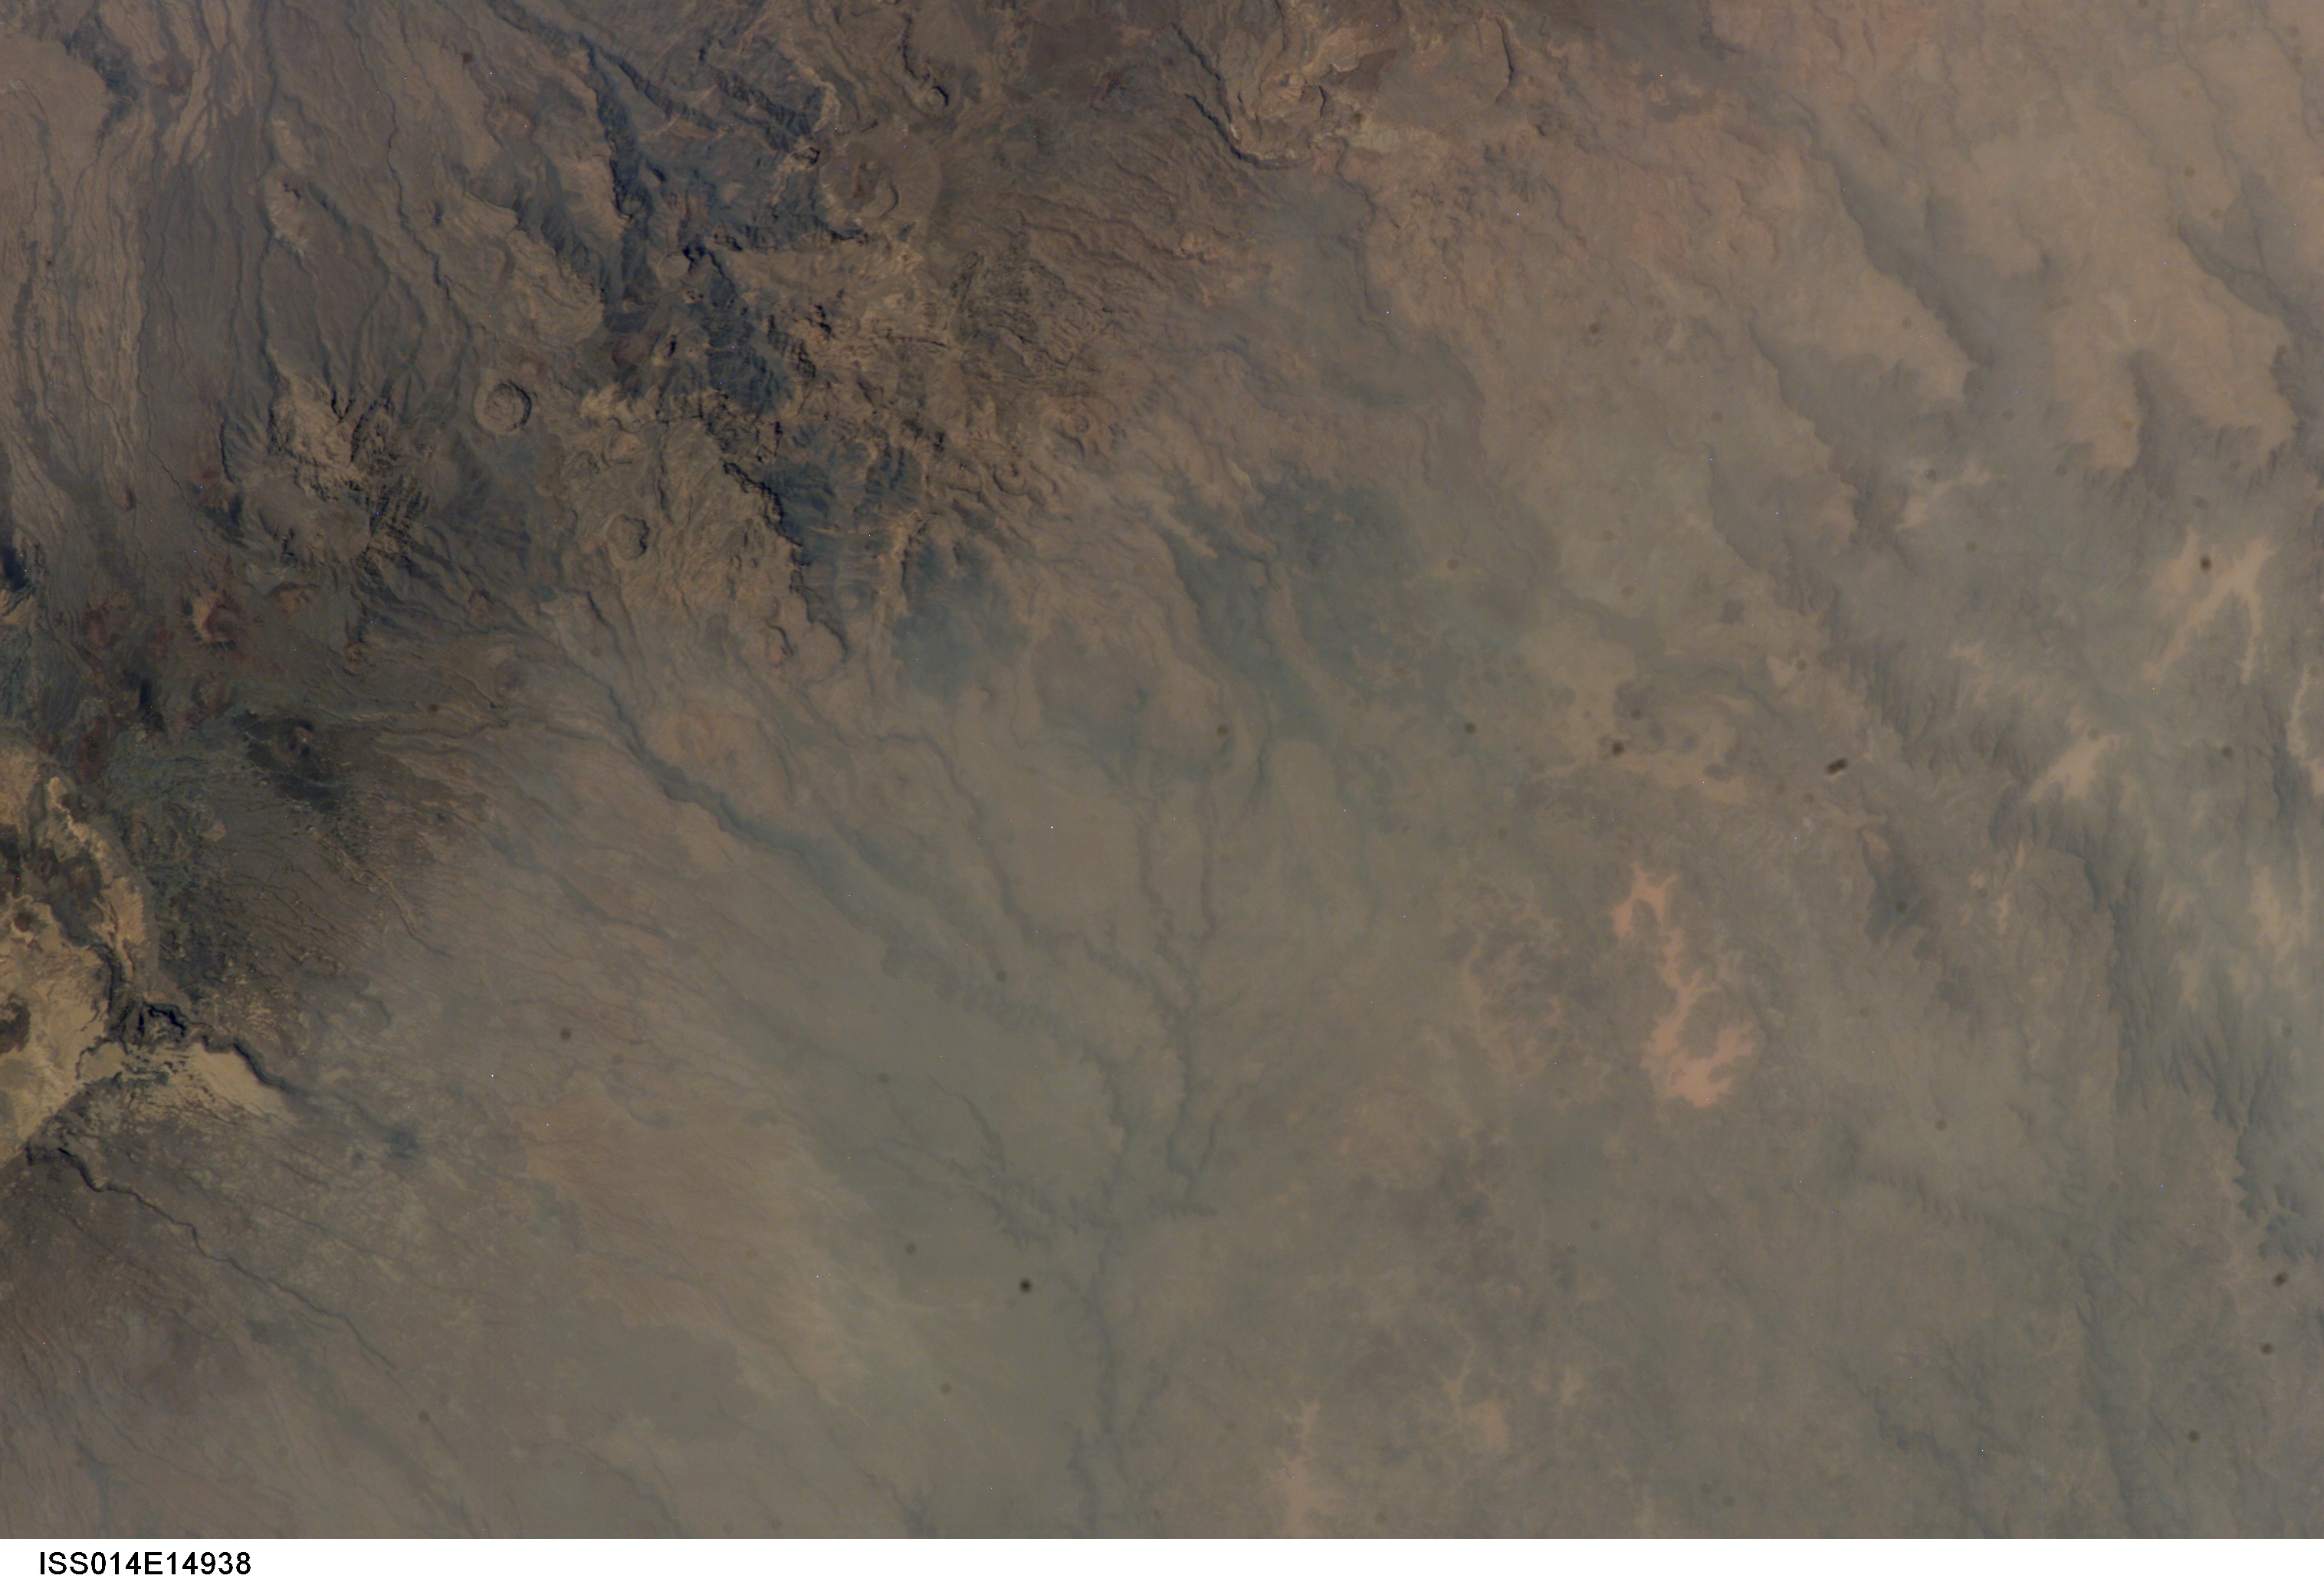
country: CHAD
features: ARKEN-AHON, LAVA FLOWS, RAVINES
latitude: 20.0
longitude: 18.5
